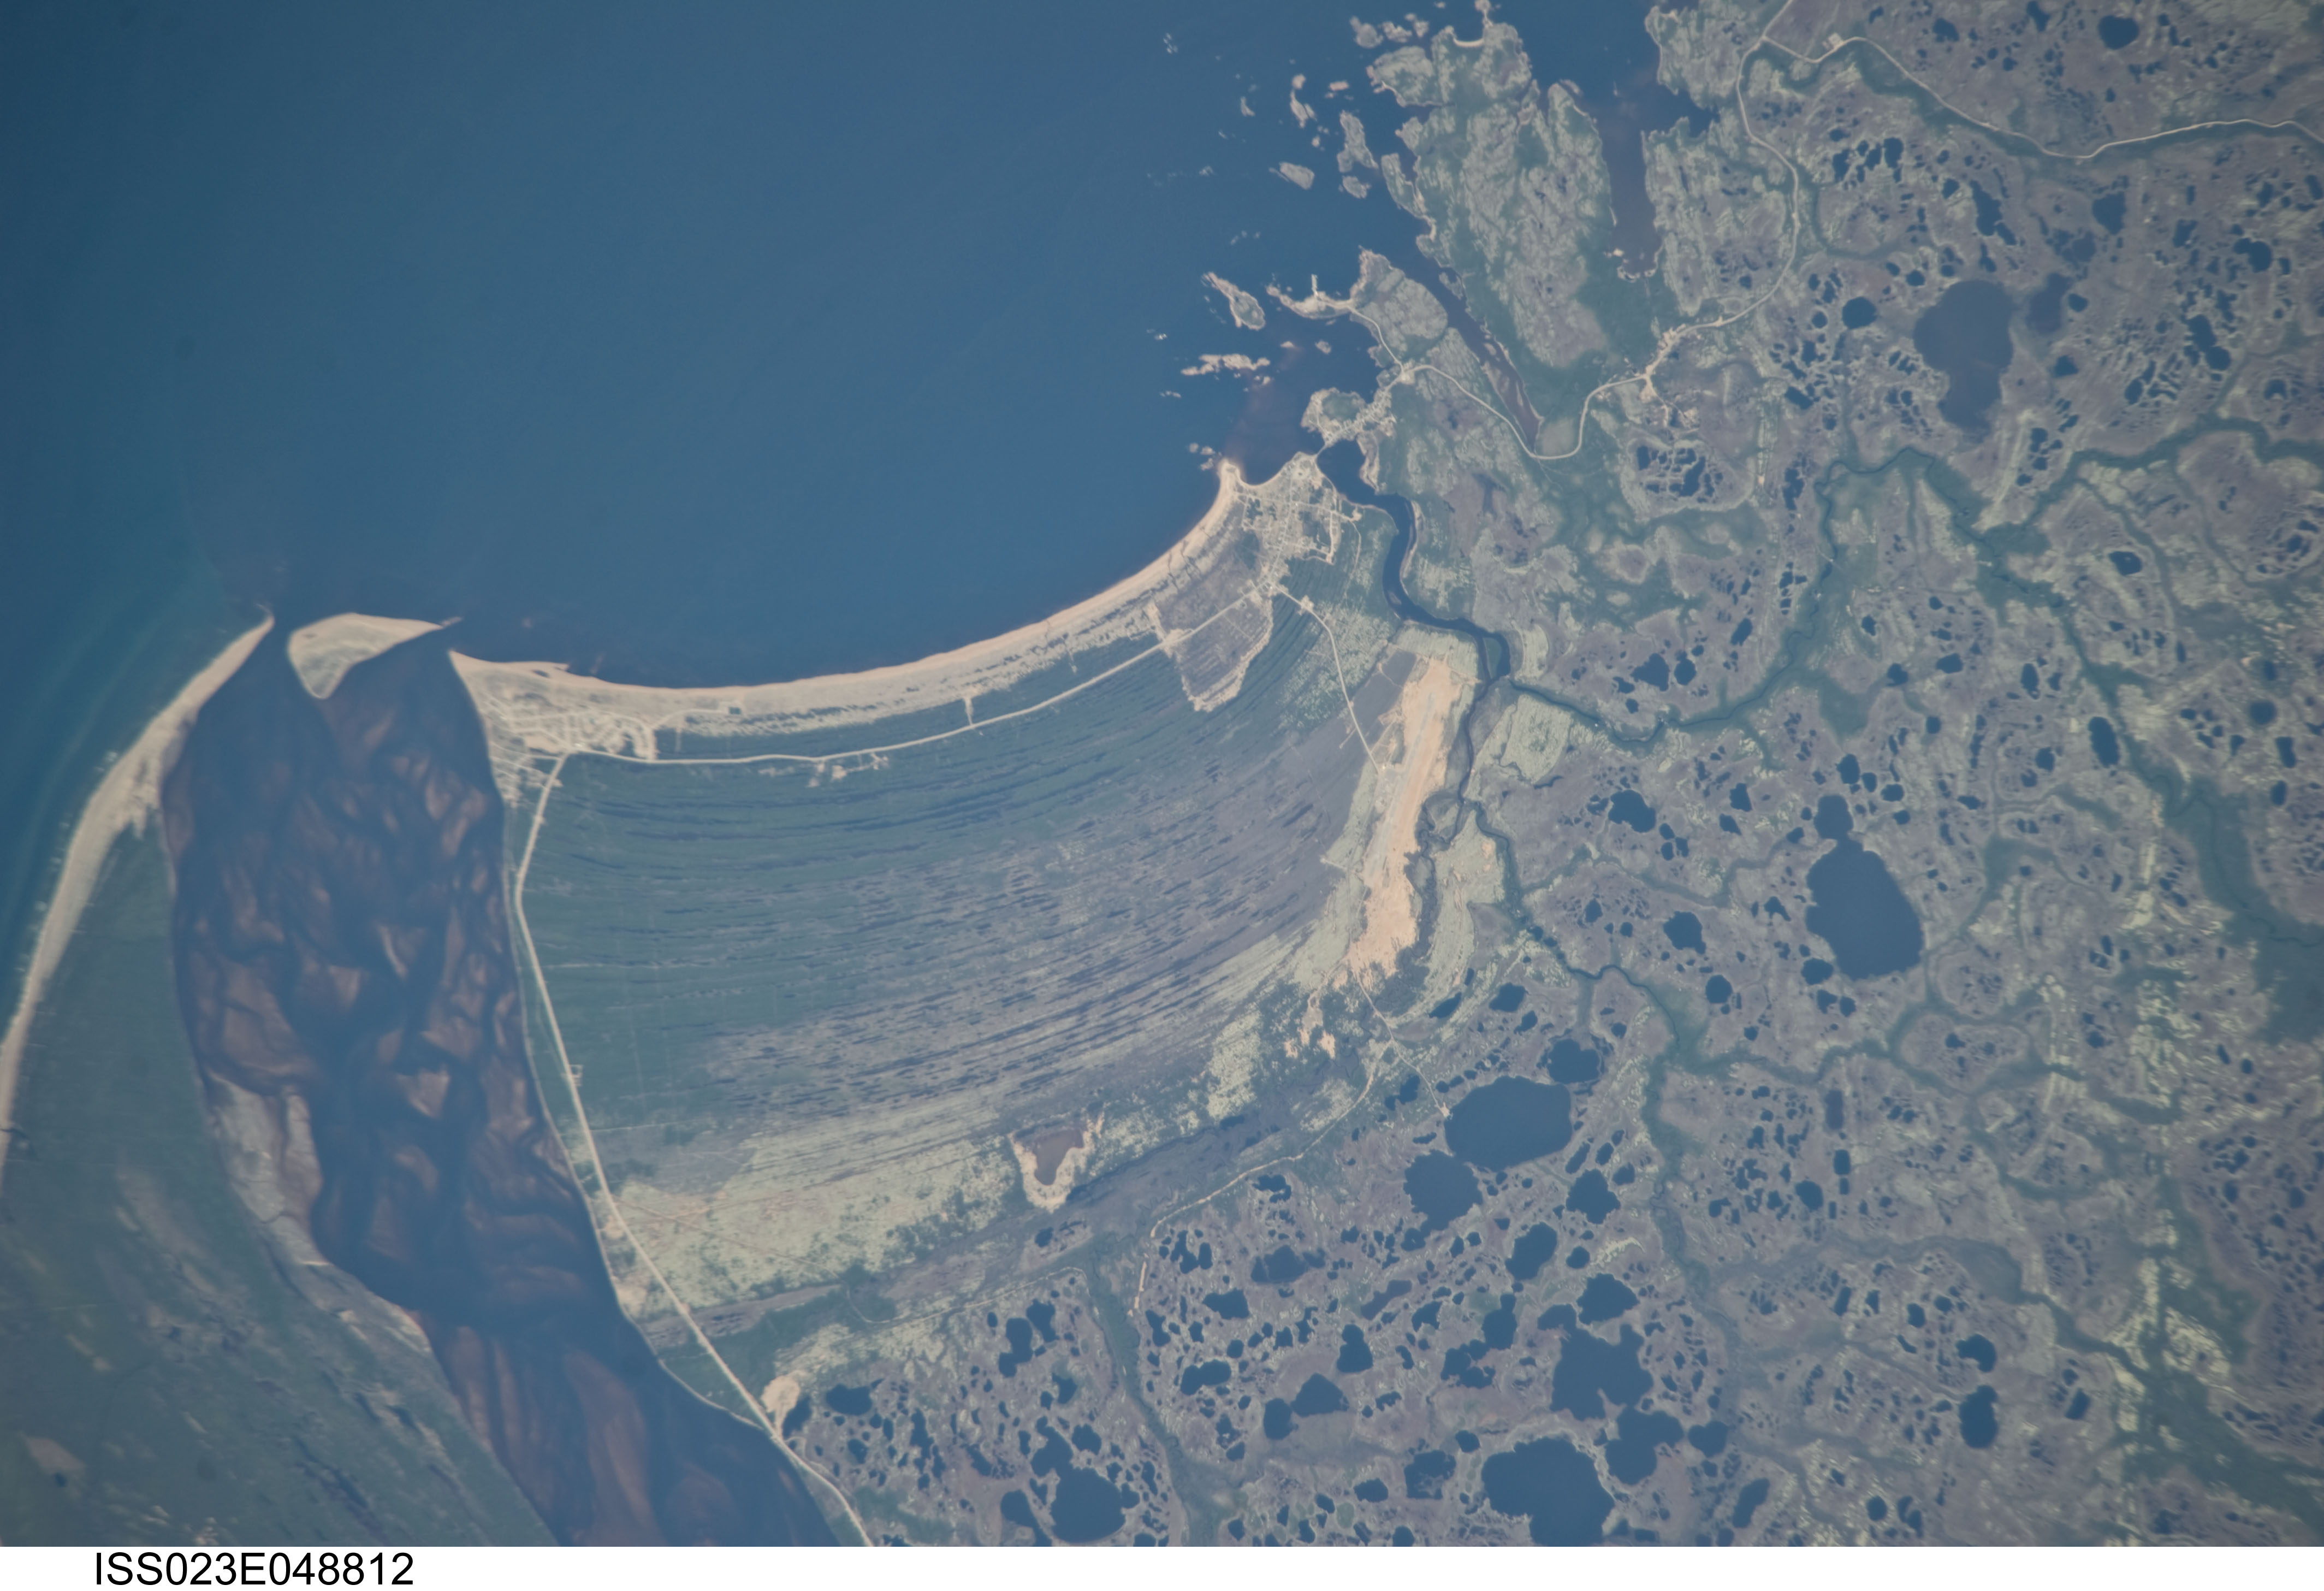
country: CANADA-Q
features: NATASHQUAN R., POINTE PARENT, L.
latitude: 50.2
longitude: -61.8
